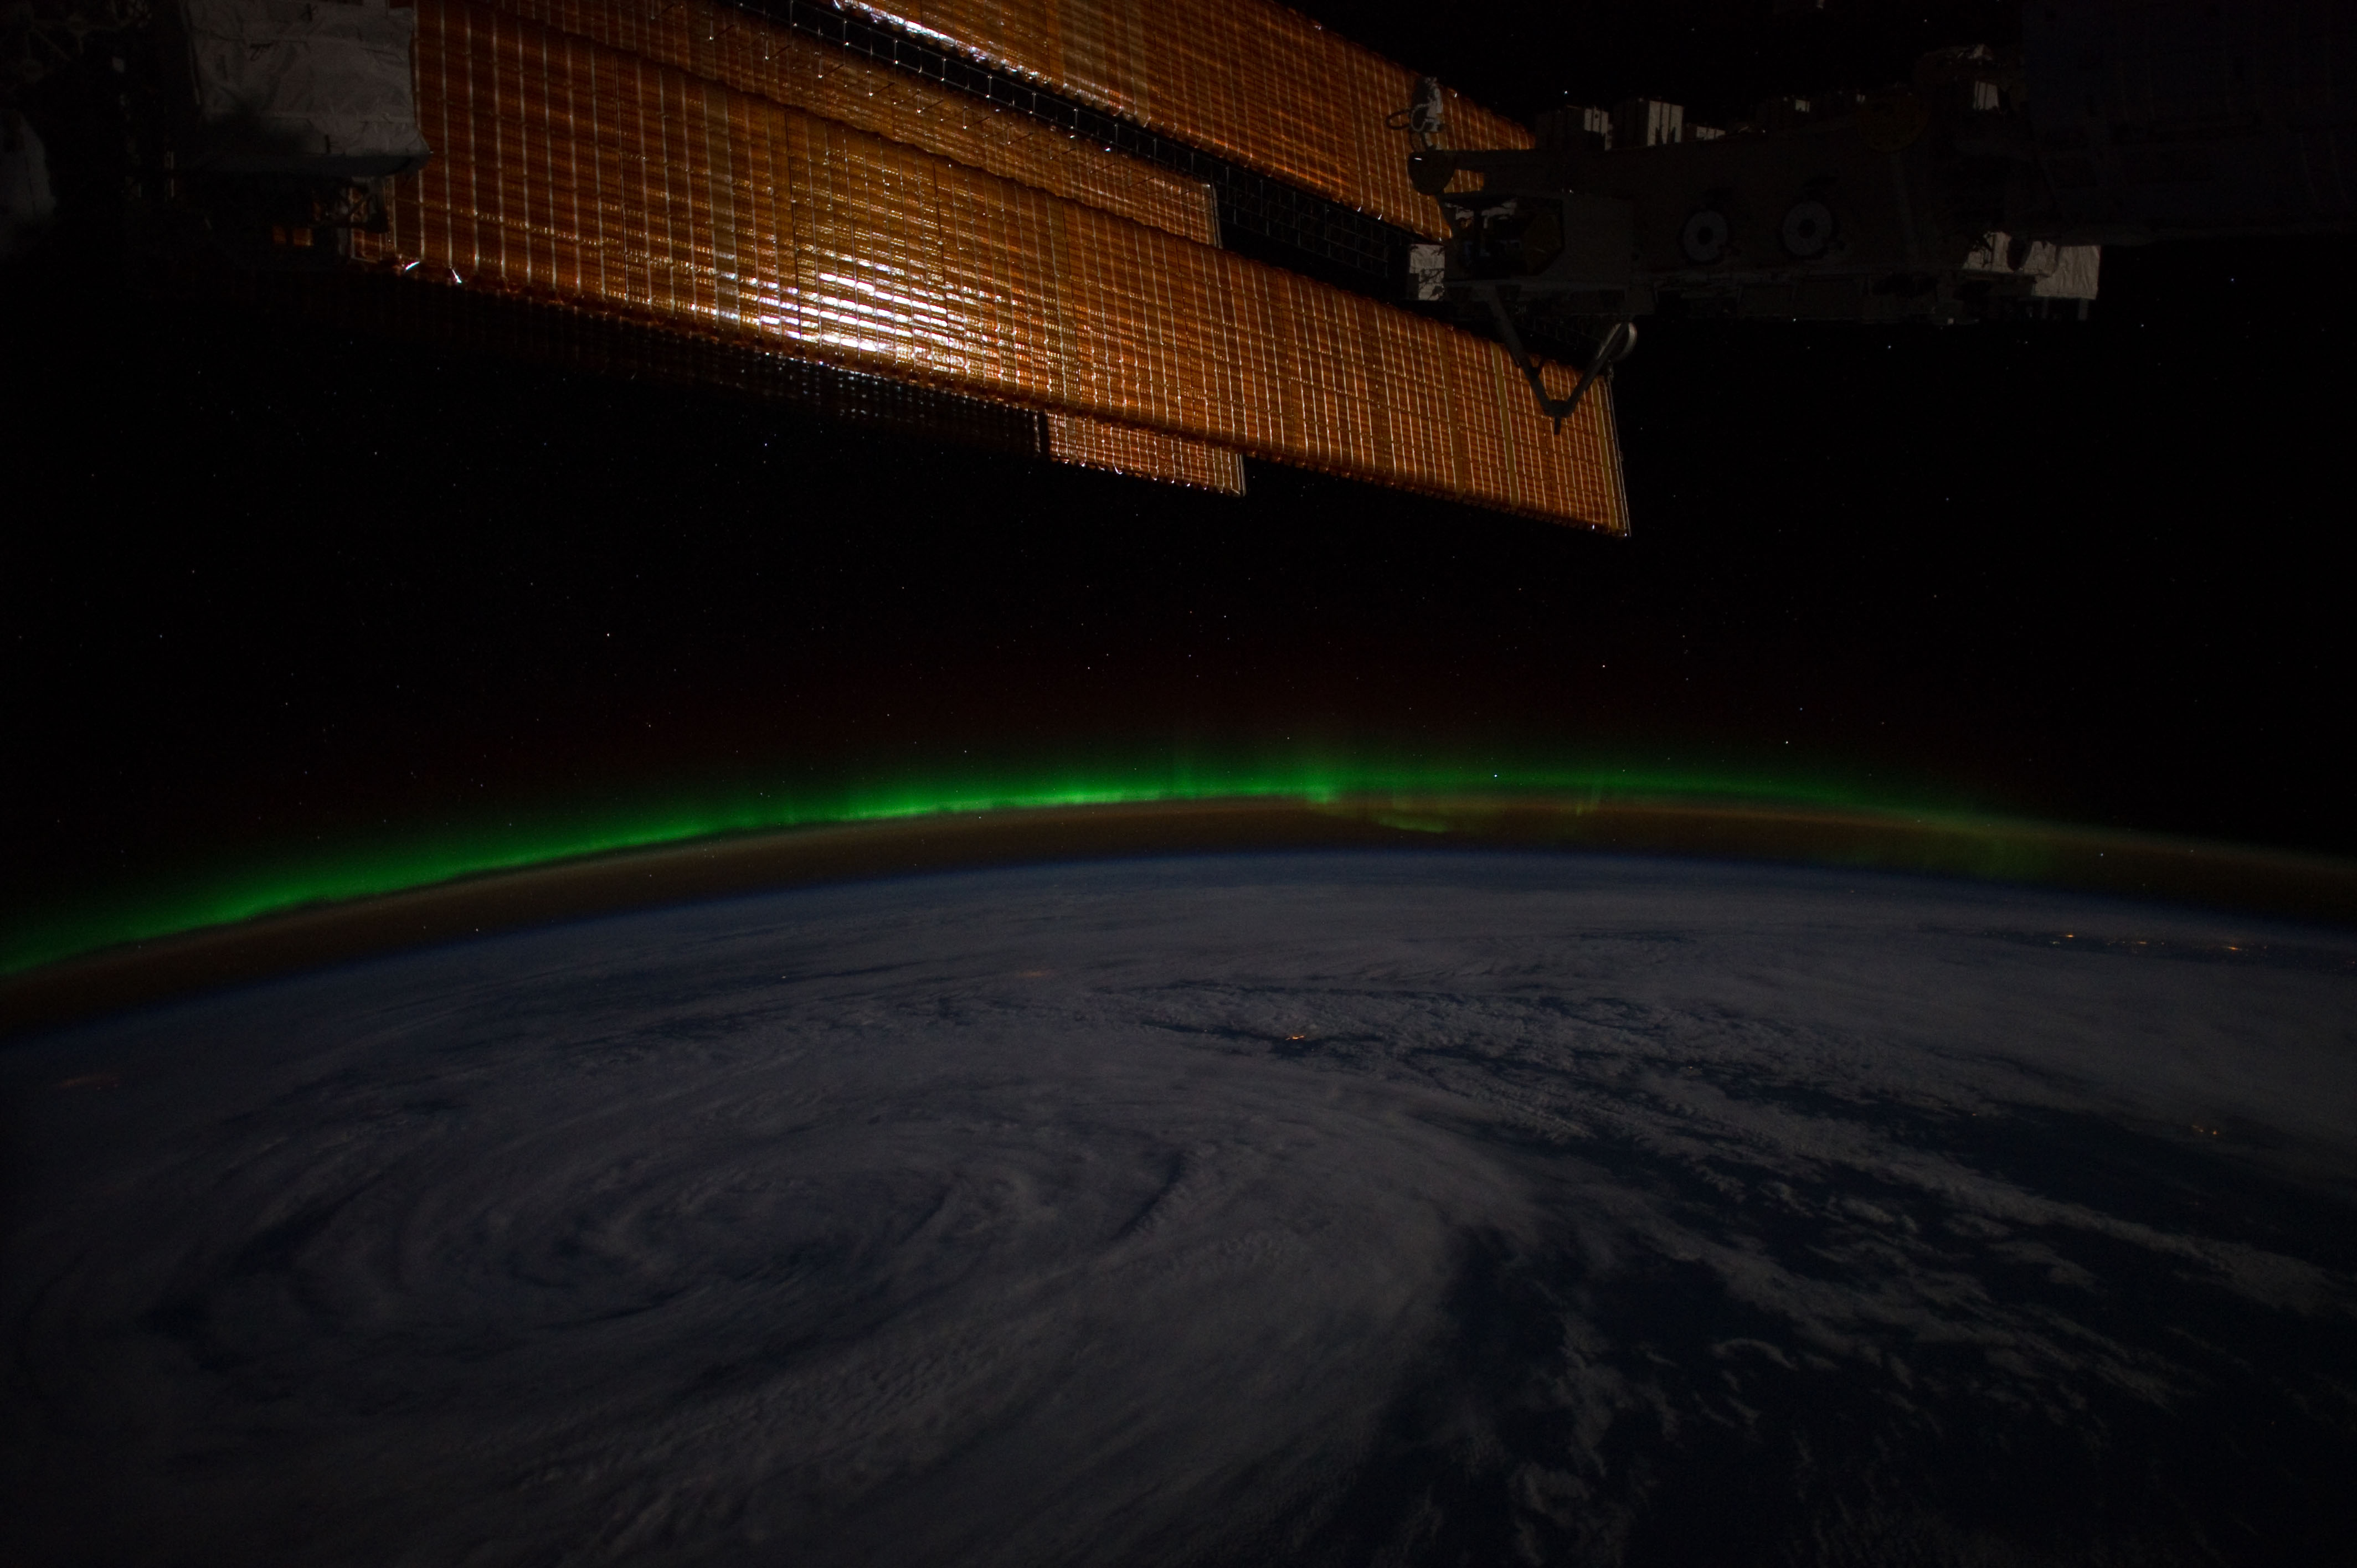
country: AURORA
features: AURORA, NEAR GULF OF ALASKA, CLOUDS OF LOW PRESSURE SYSTEM
